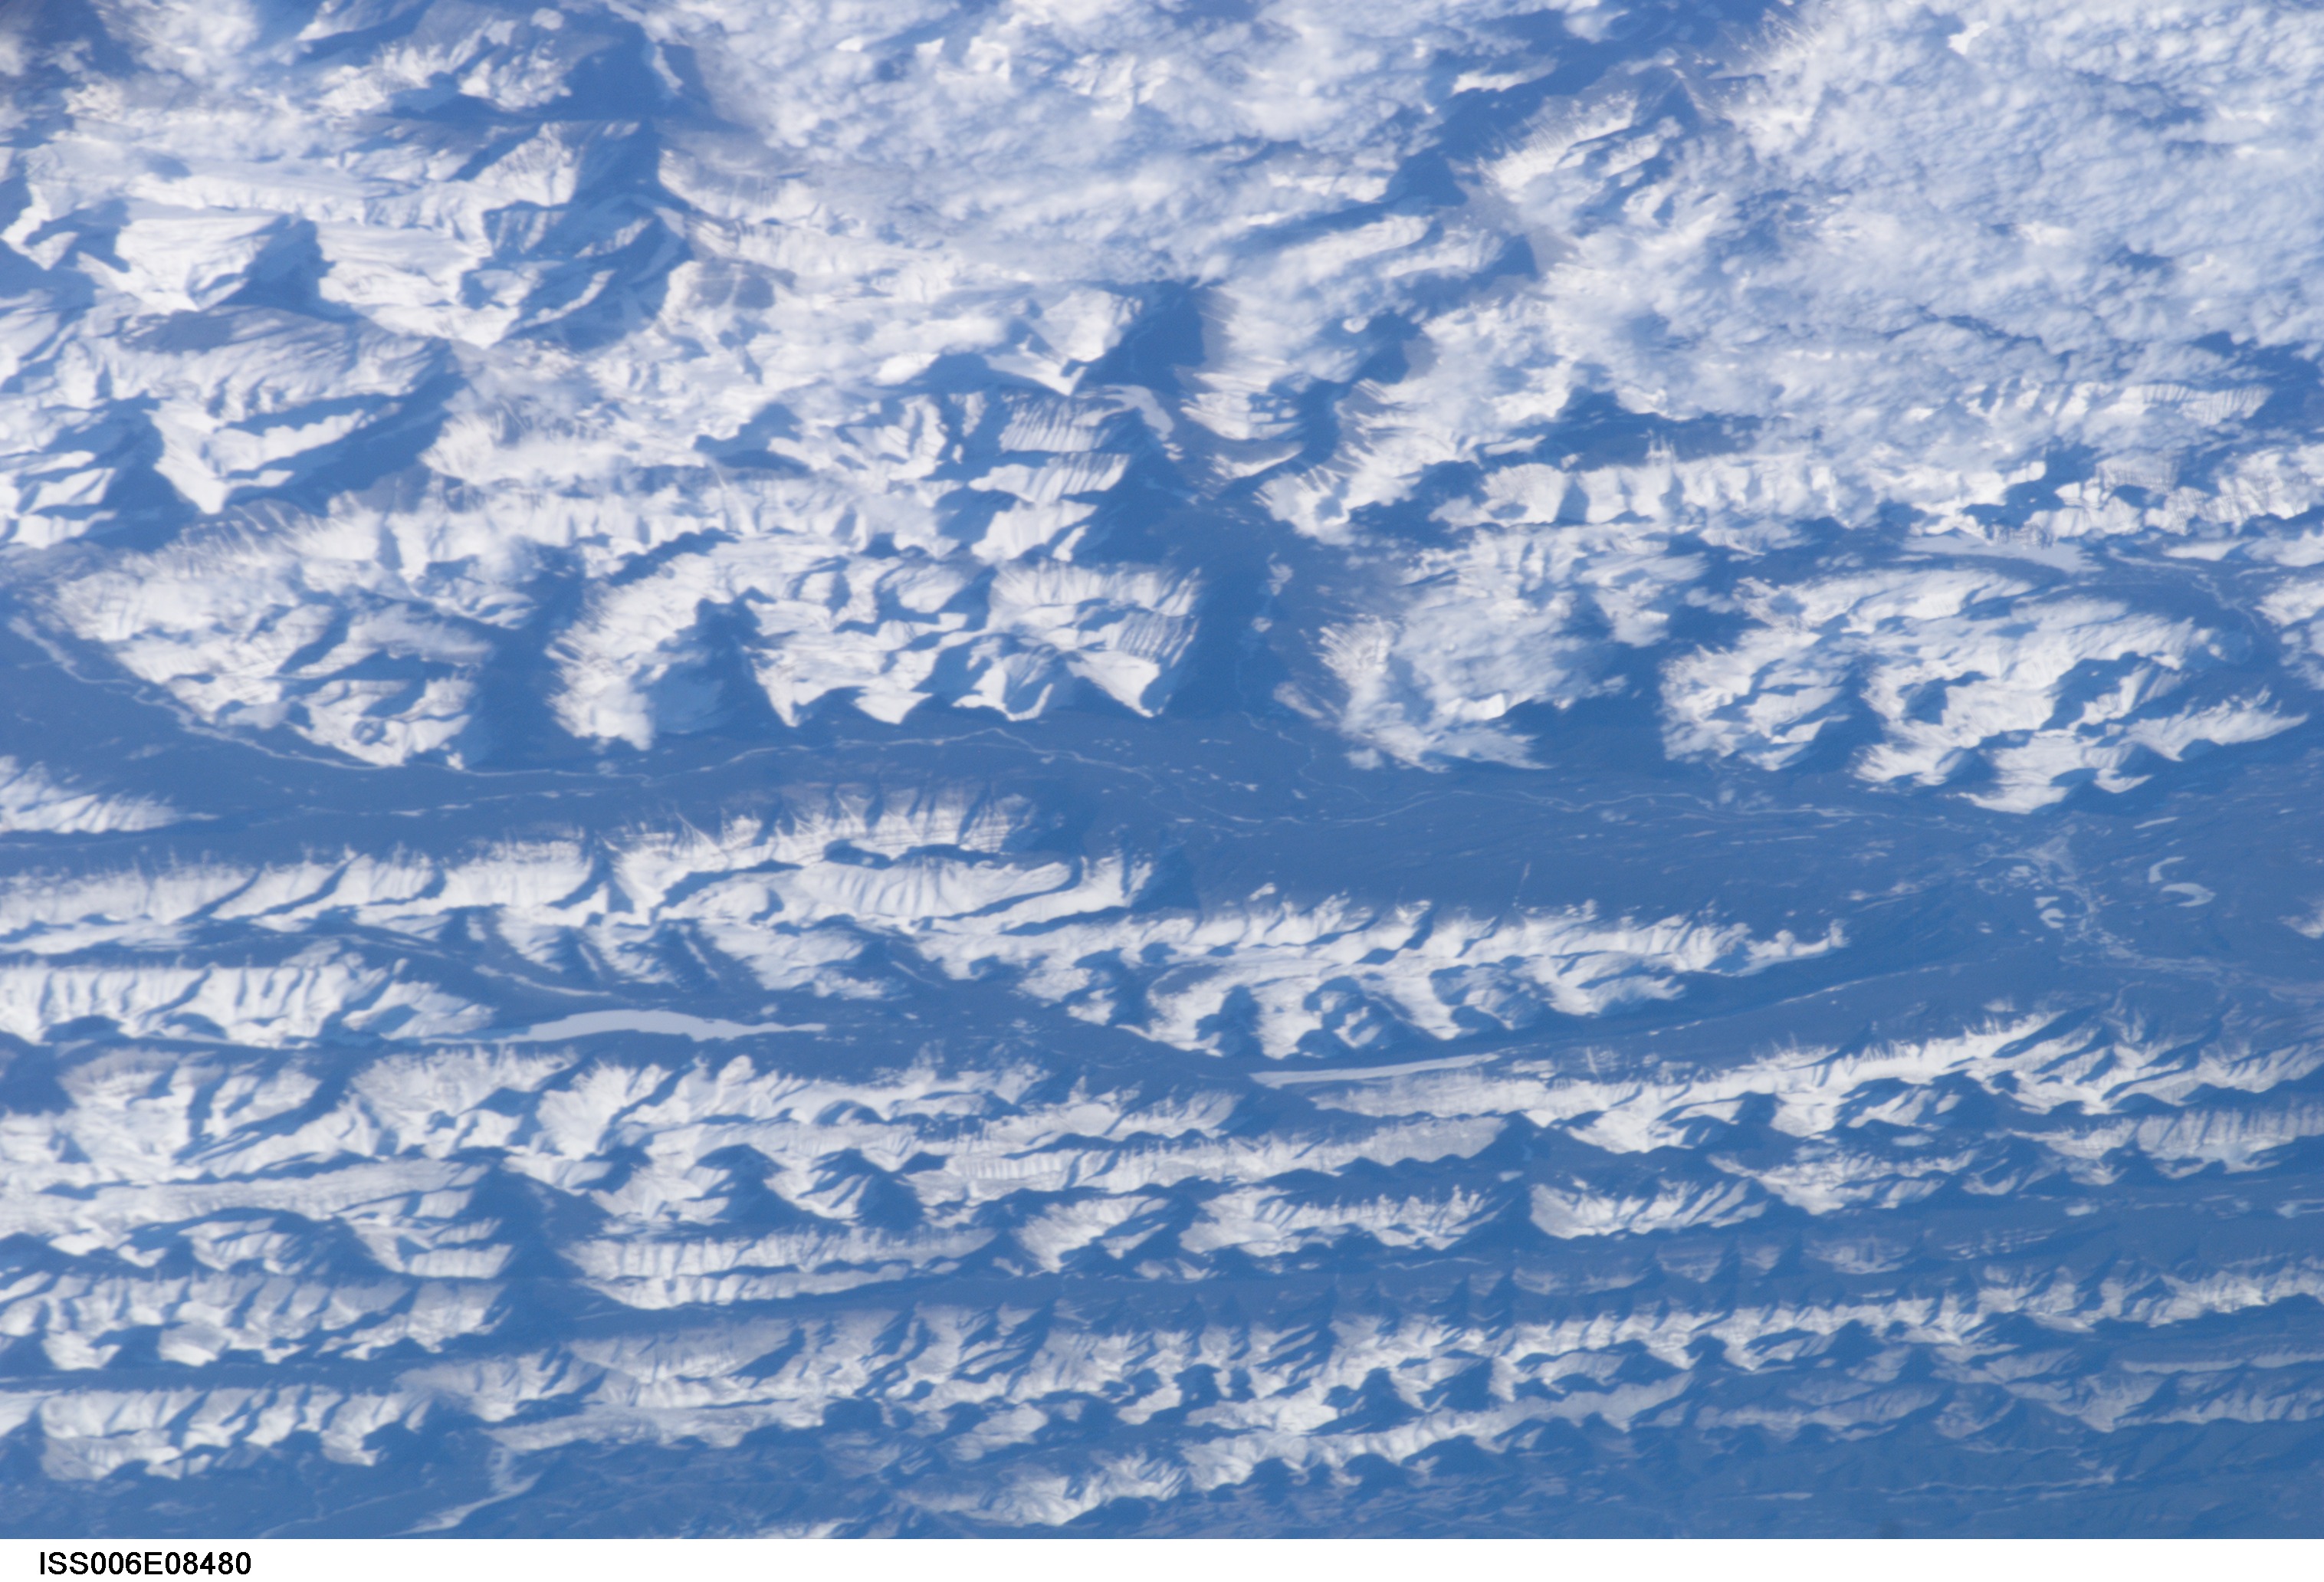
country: CANADA-A
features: FRASER RIVER, CARIBOO MTS., SNOW
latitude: 52.5
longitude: -118.0
